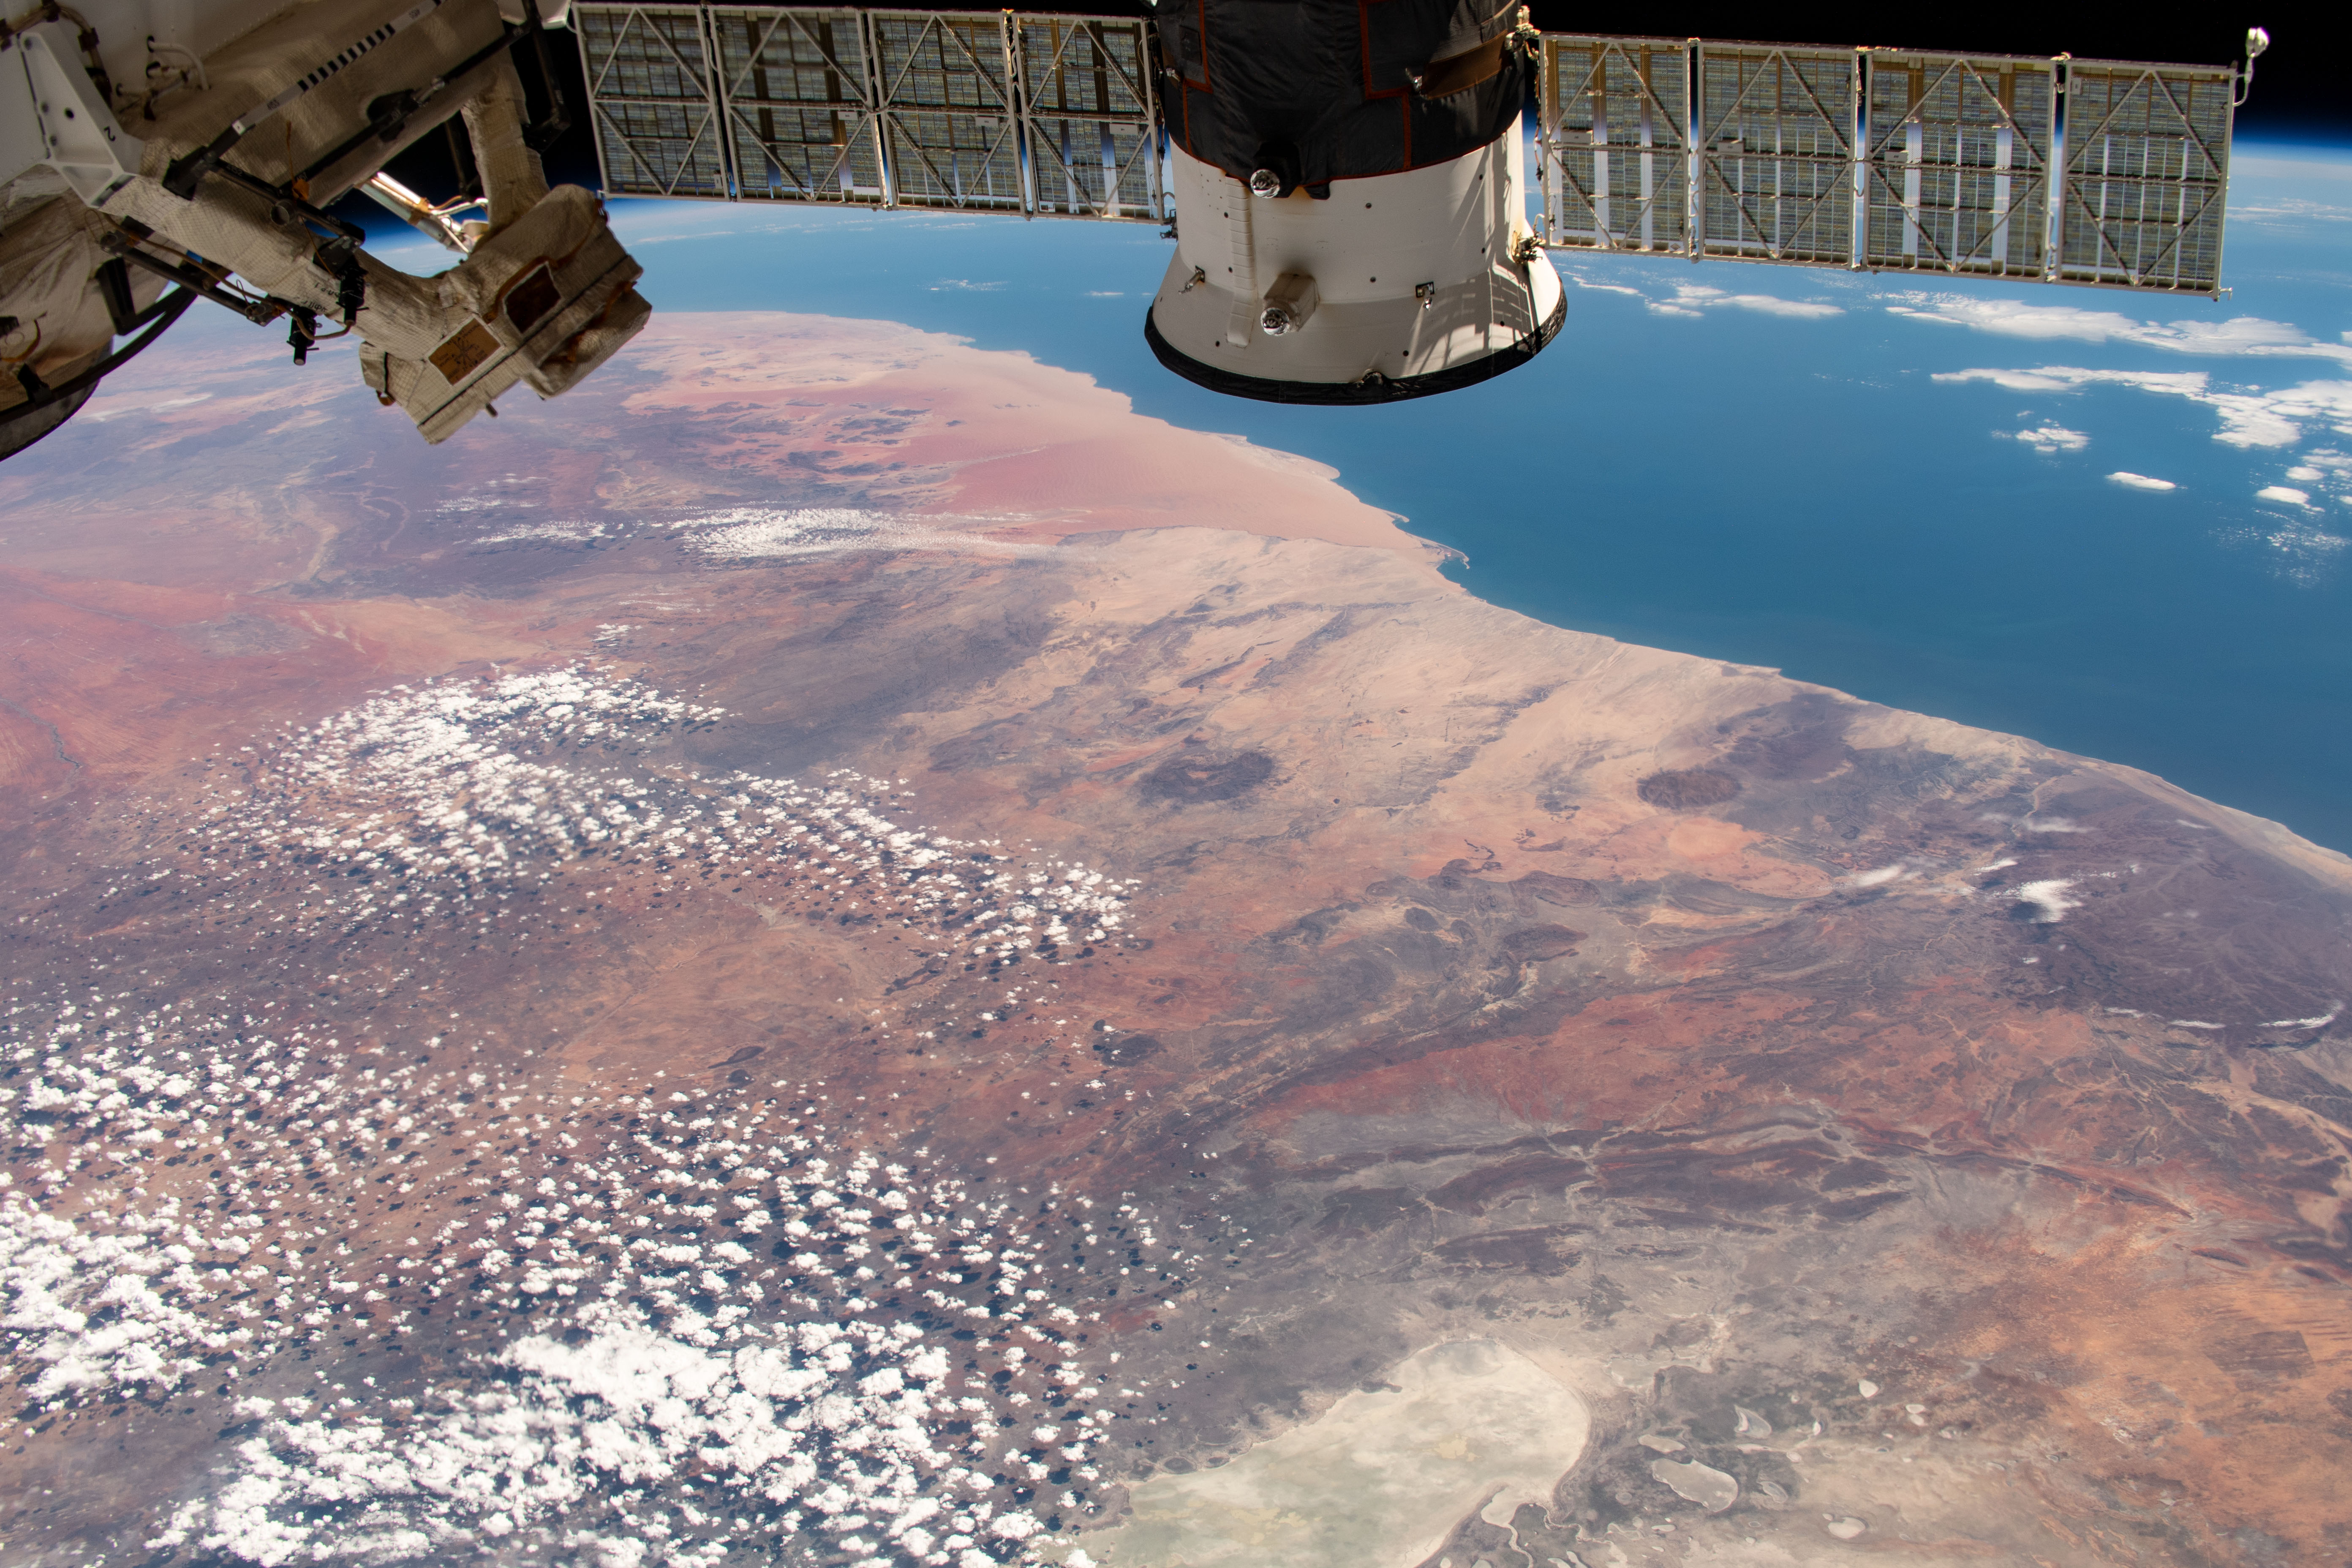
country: NAMIBIA
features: ETHOSA PAN DESERT, ETOSHA NATIONAL PARK, NAMIB DESERT
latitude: -21.5
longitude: 16.0
